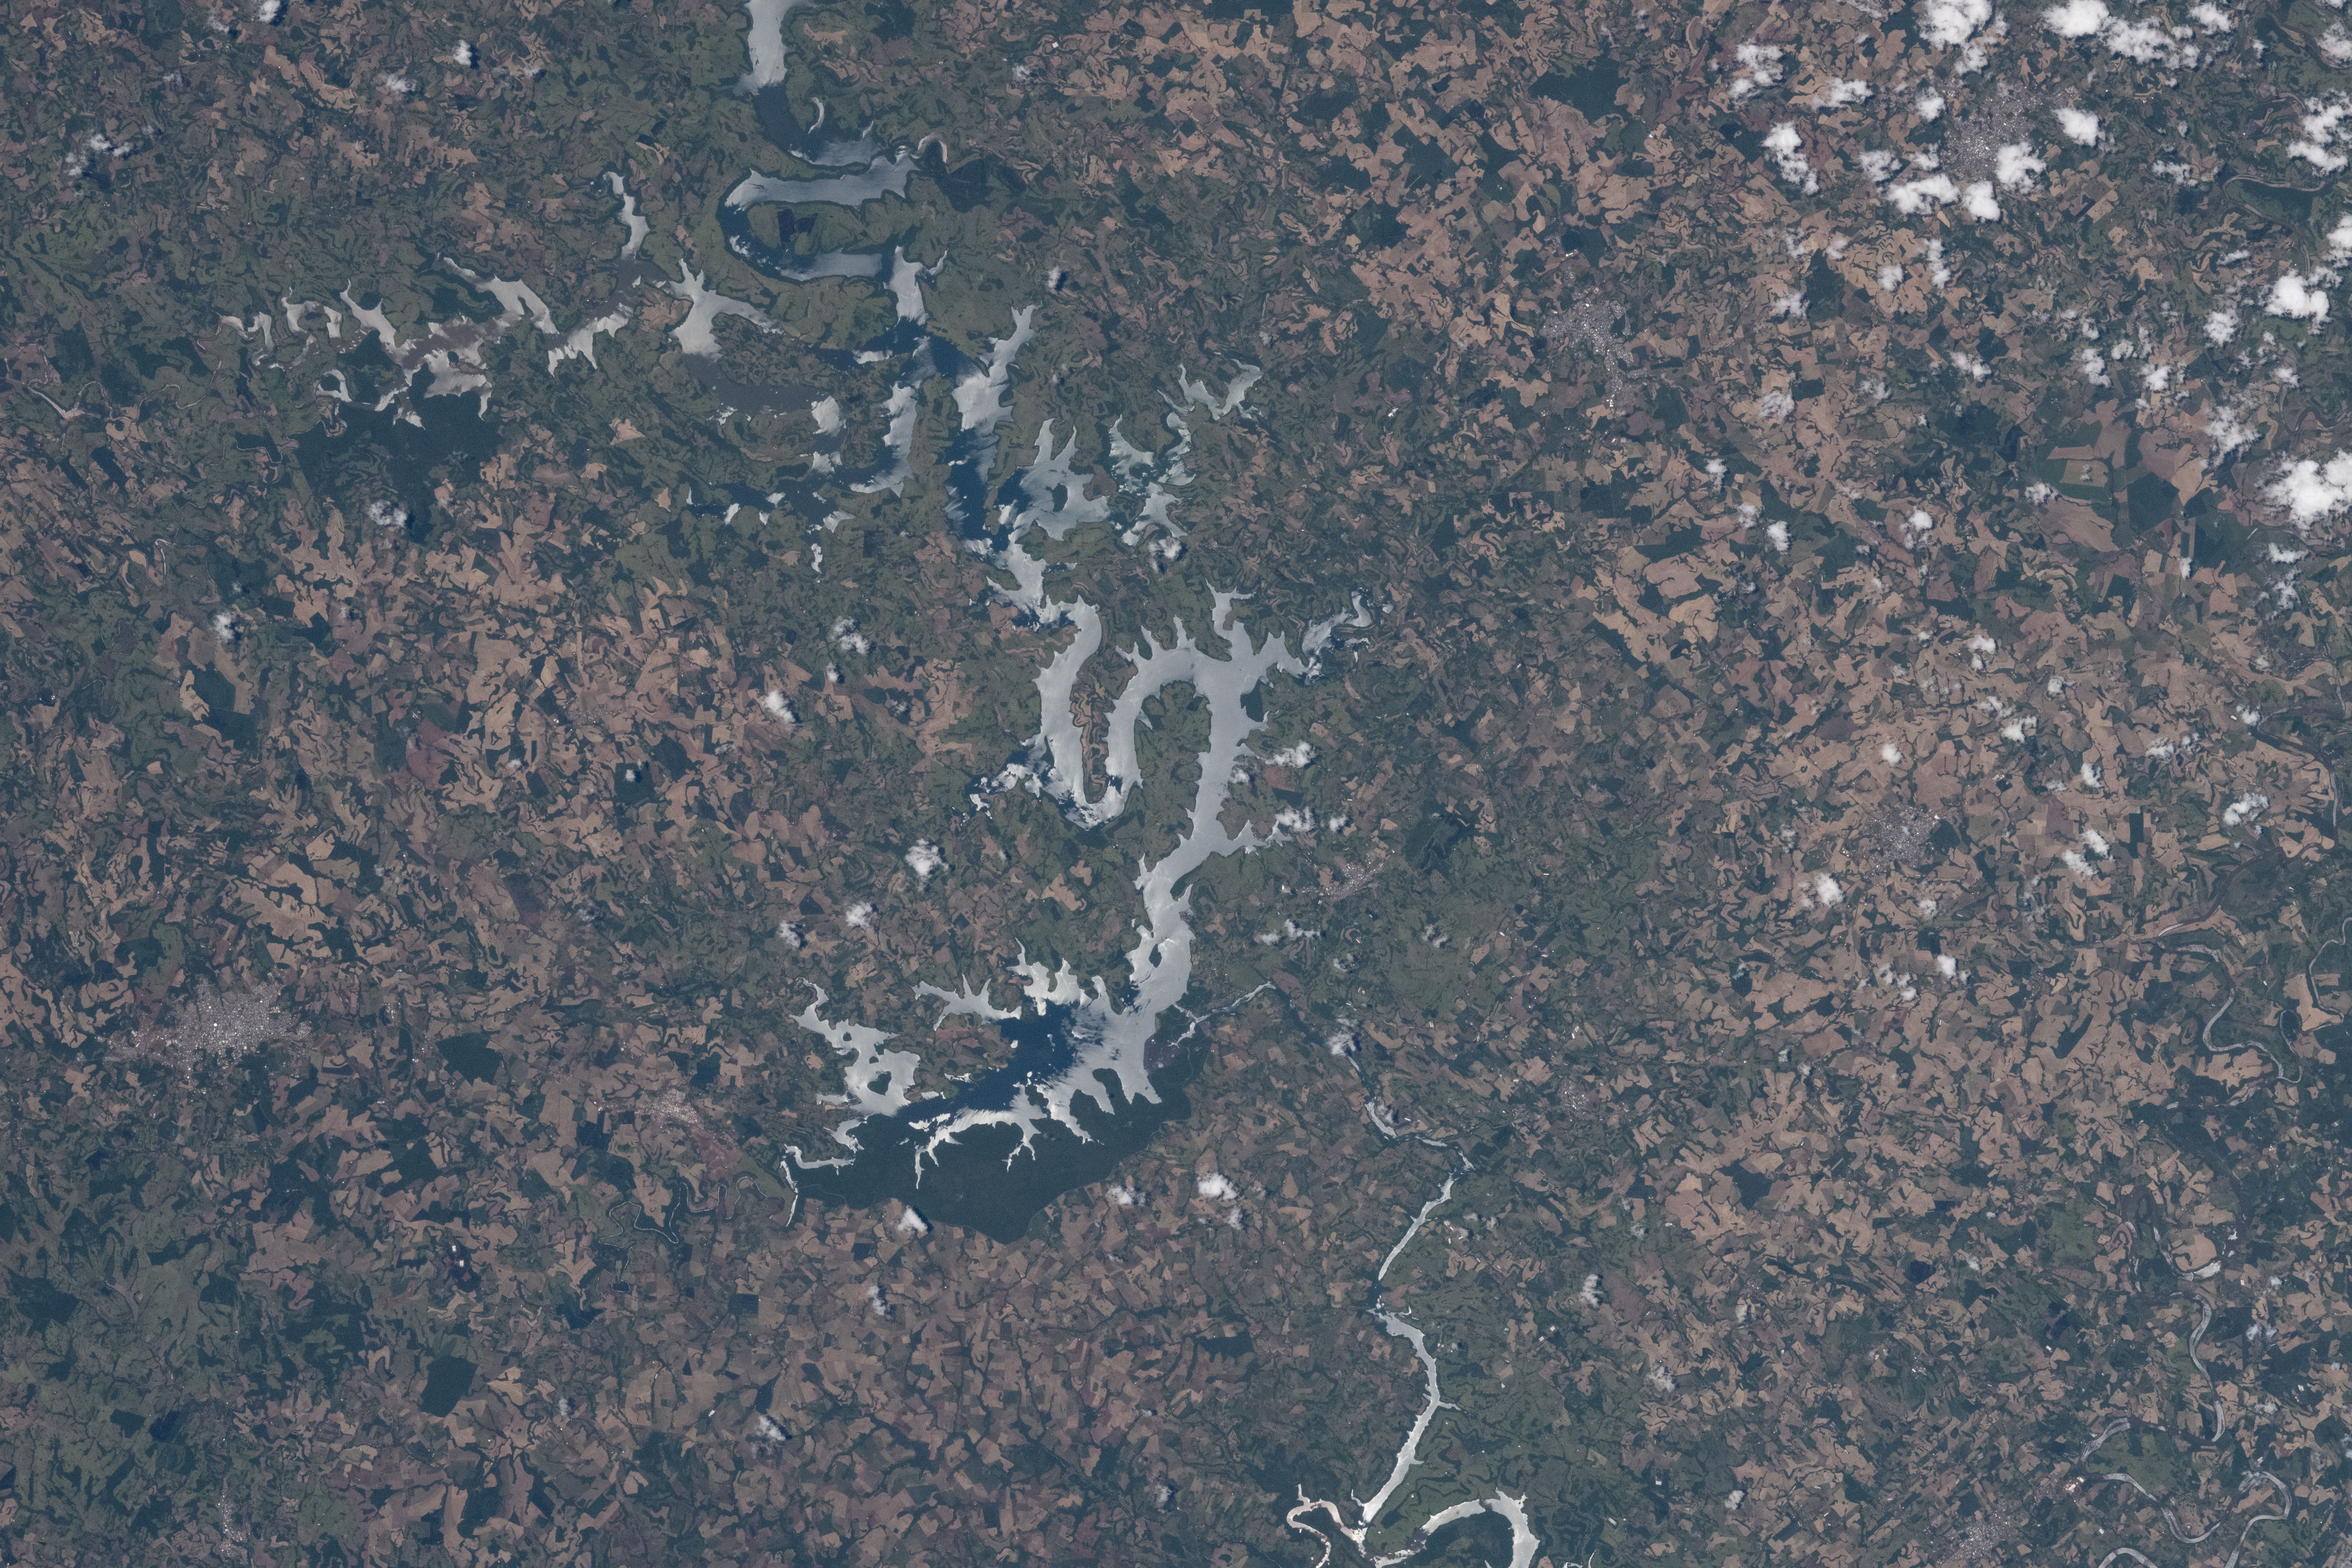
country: BRAZIL
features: IGUACU, IGUACU RIVER
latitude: -25.6
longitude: -52.5
